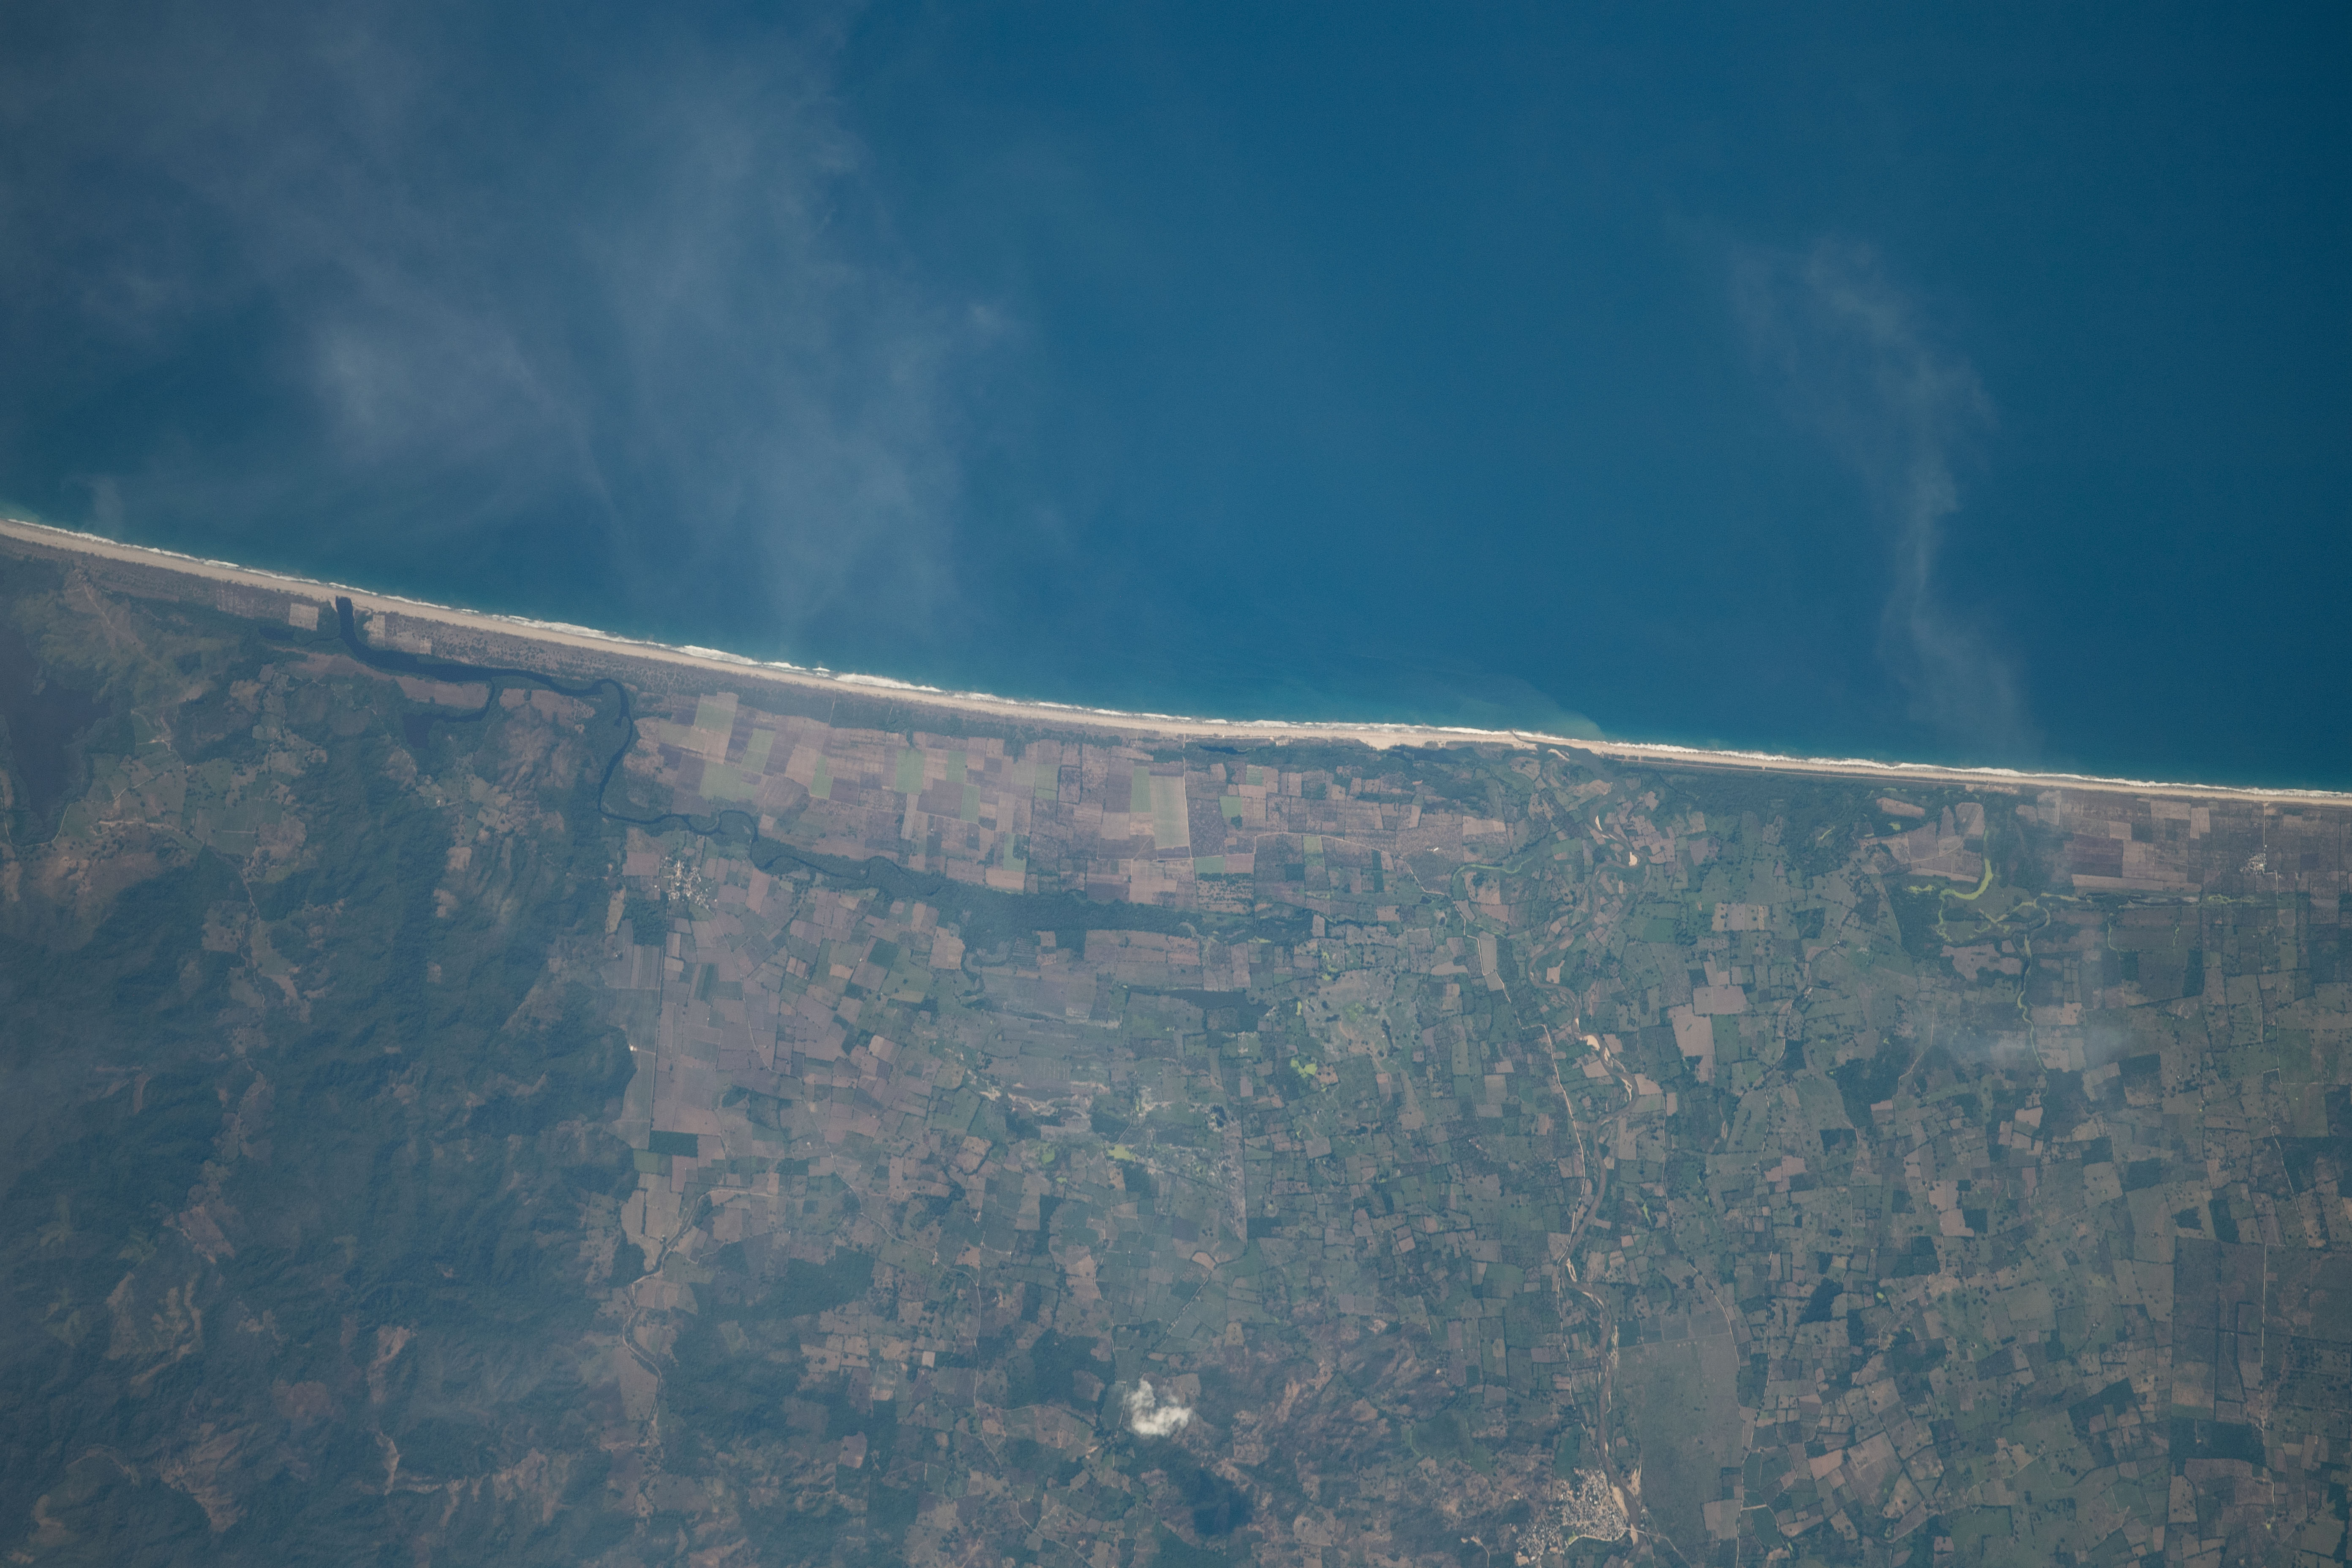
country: MEXICO
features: OAXACA
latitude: 16.1
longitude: -98.0
